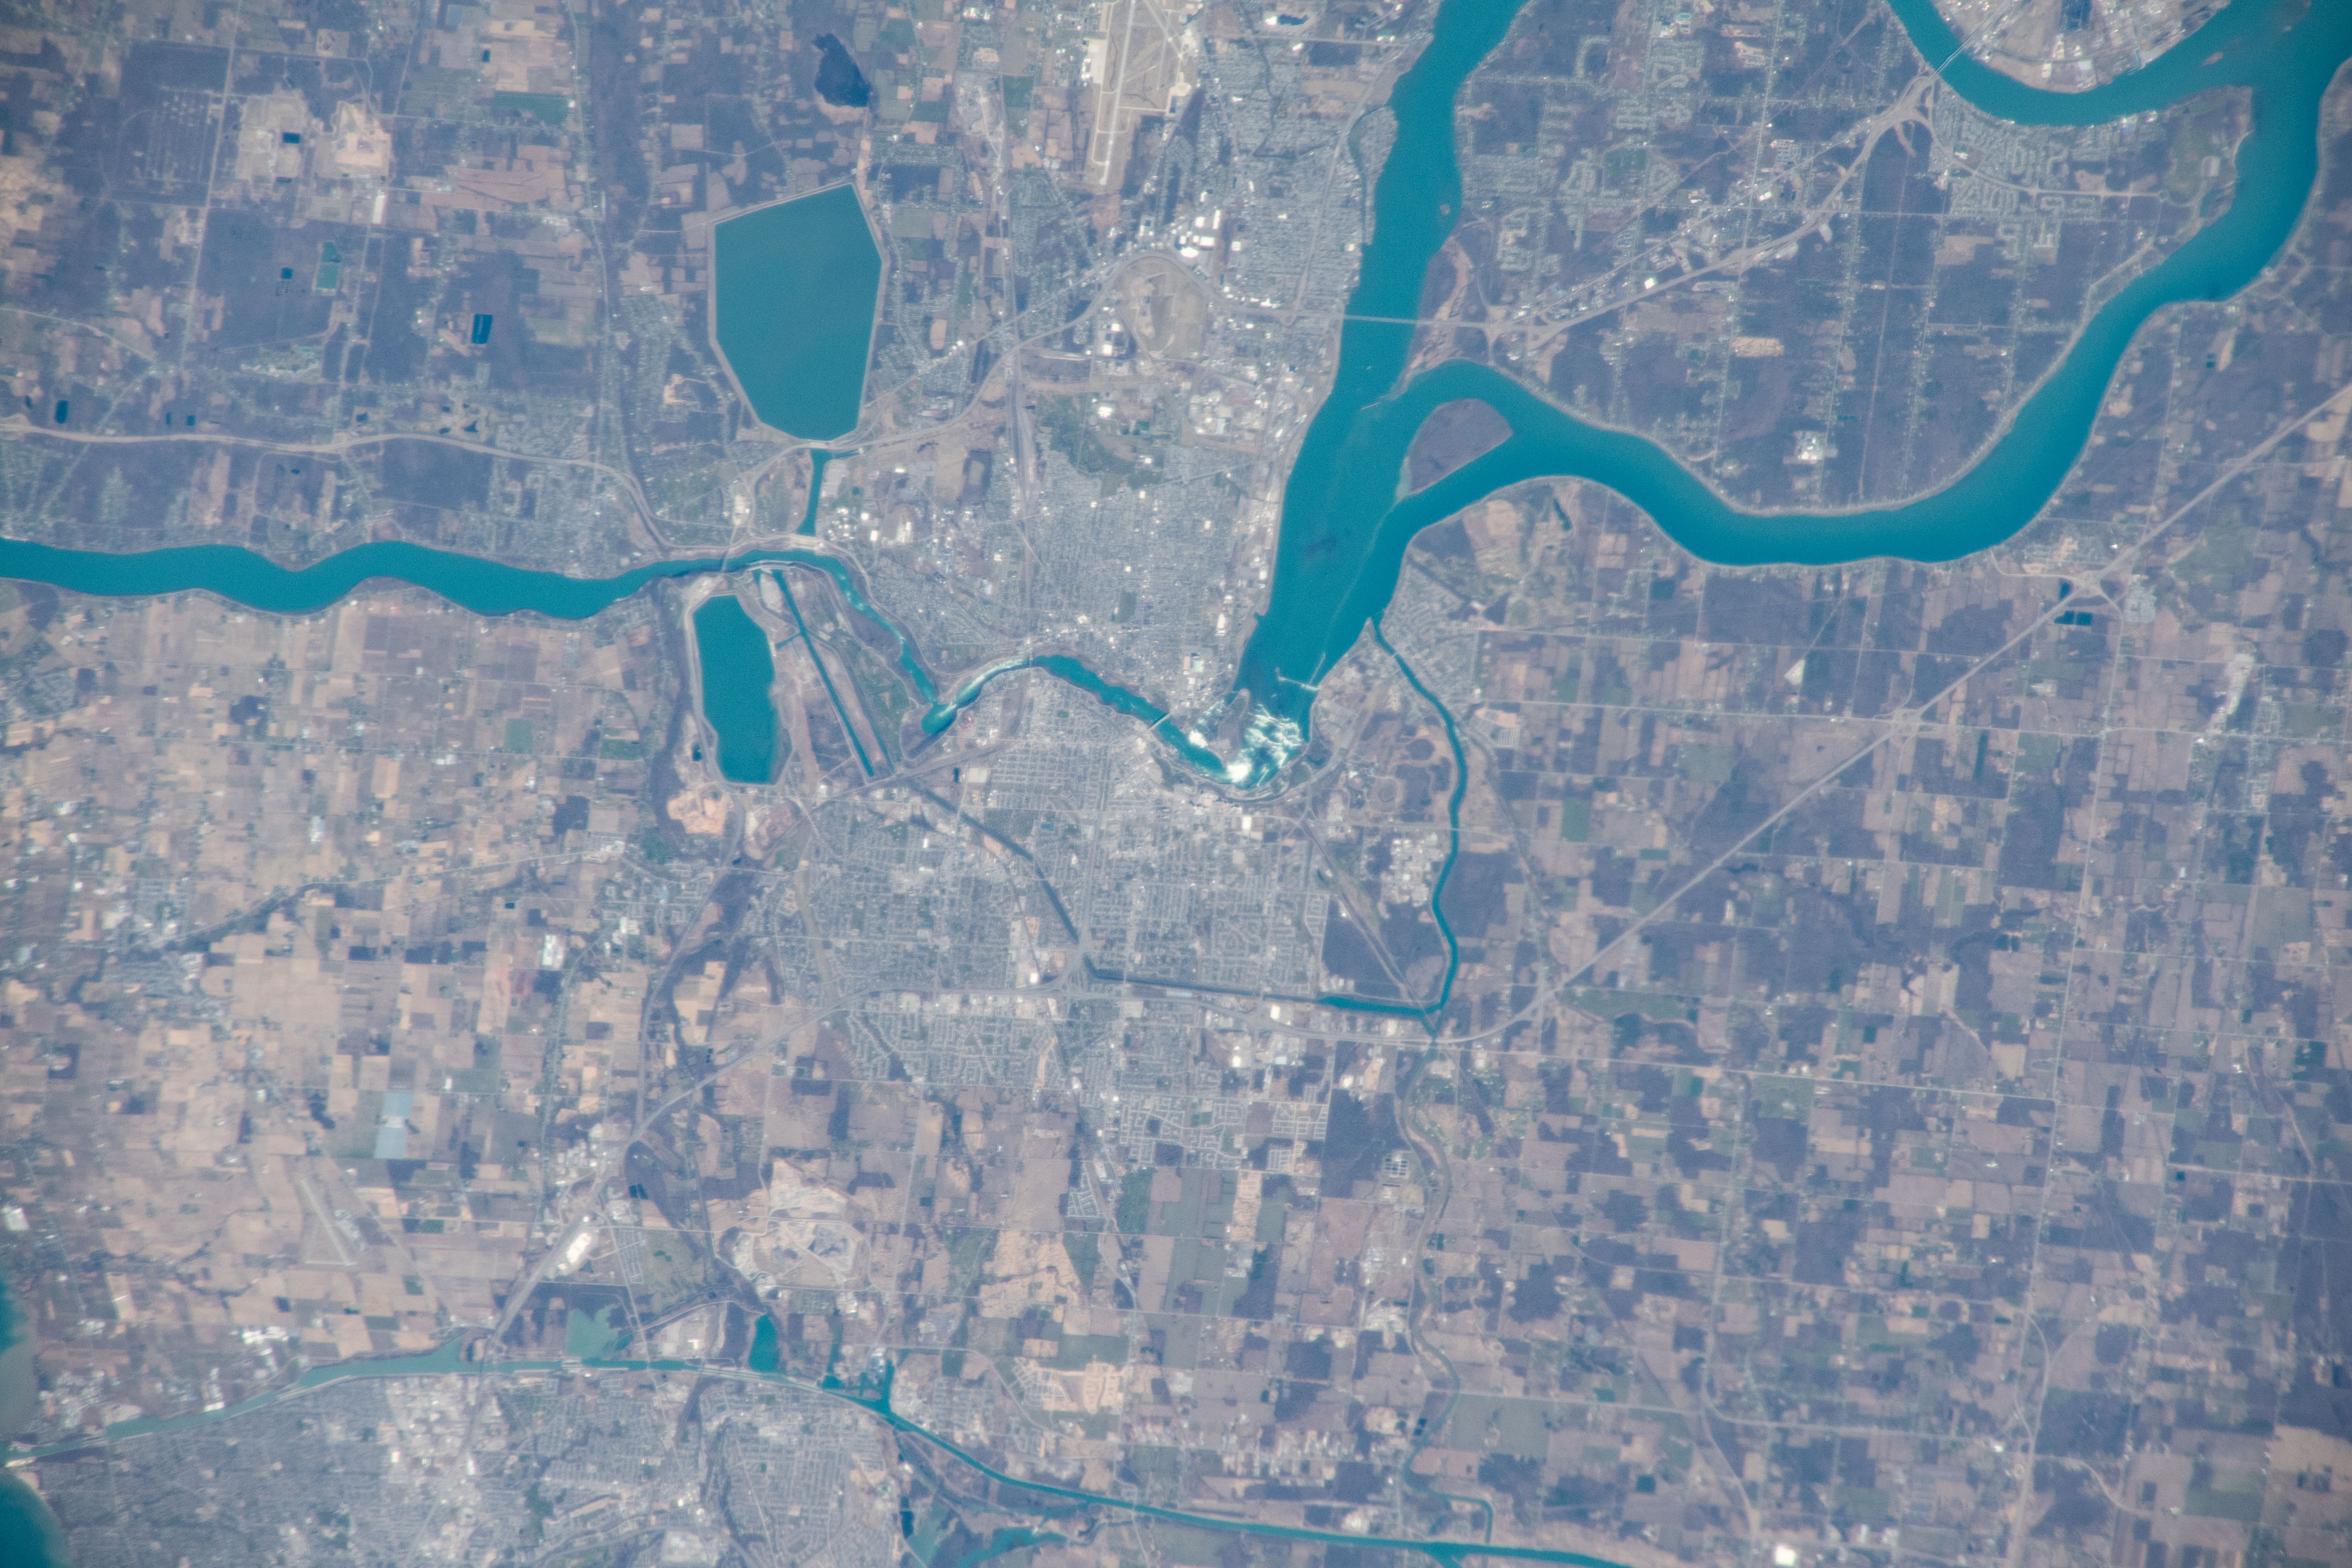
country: USA-NEW YORK
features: NAVY ISLAND, NIAGARA FALLS, NIAGARA RIVER, SHEENWATER
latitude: 43.1
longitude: -79.1
